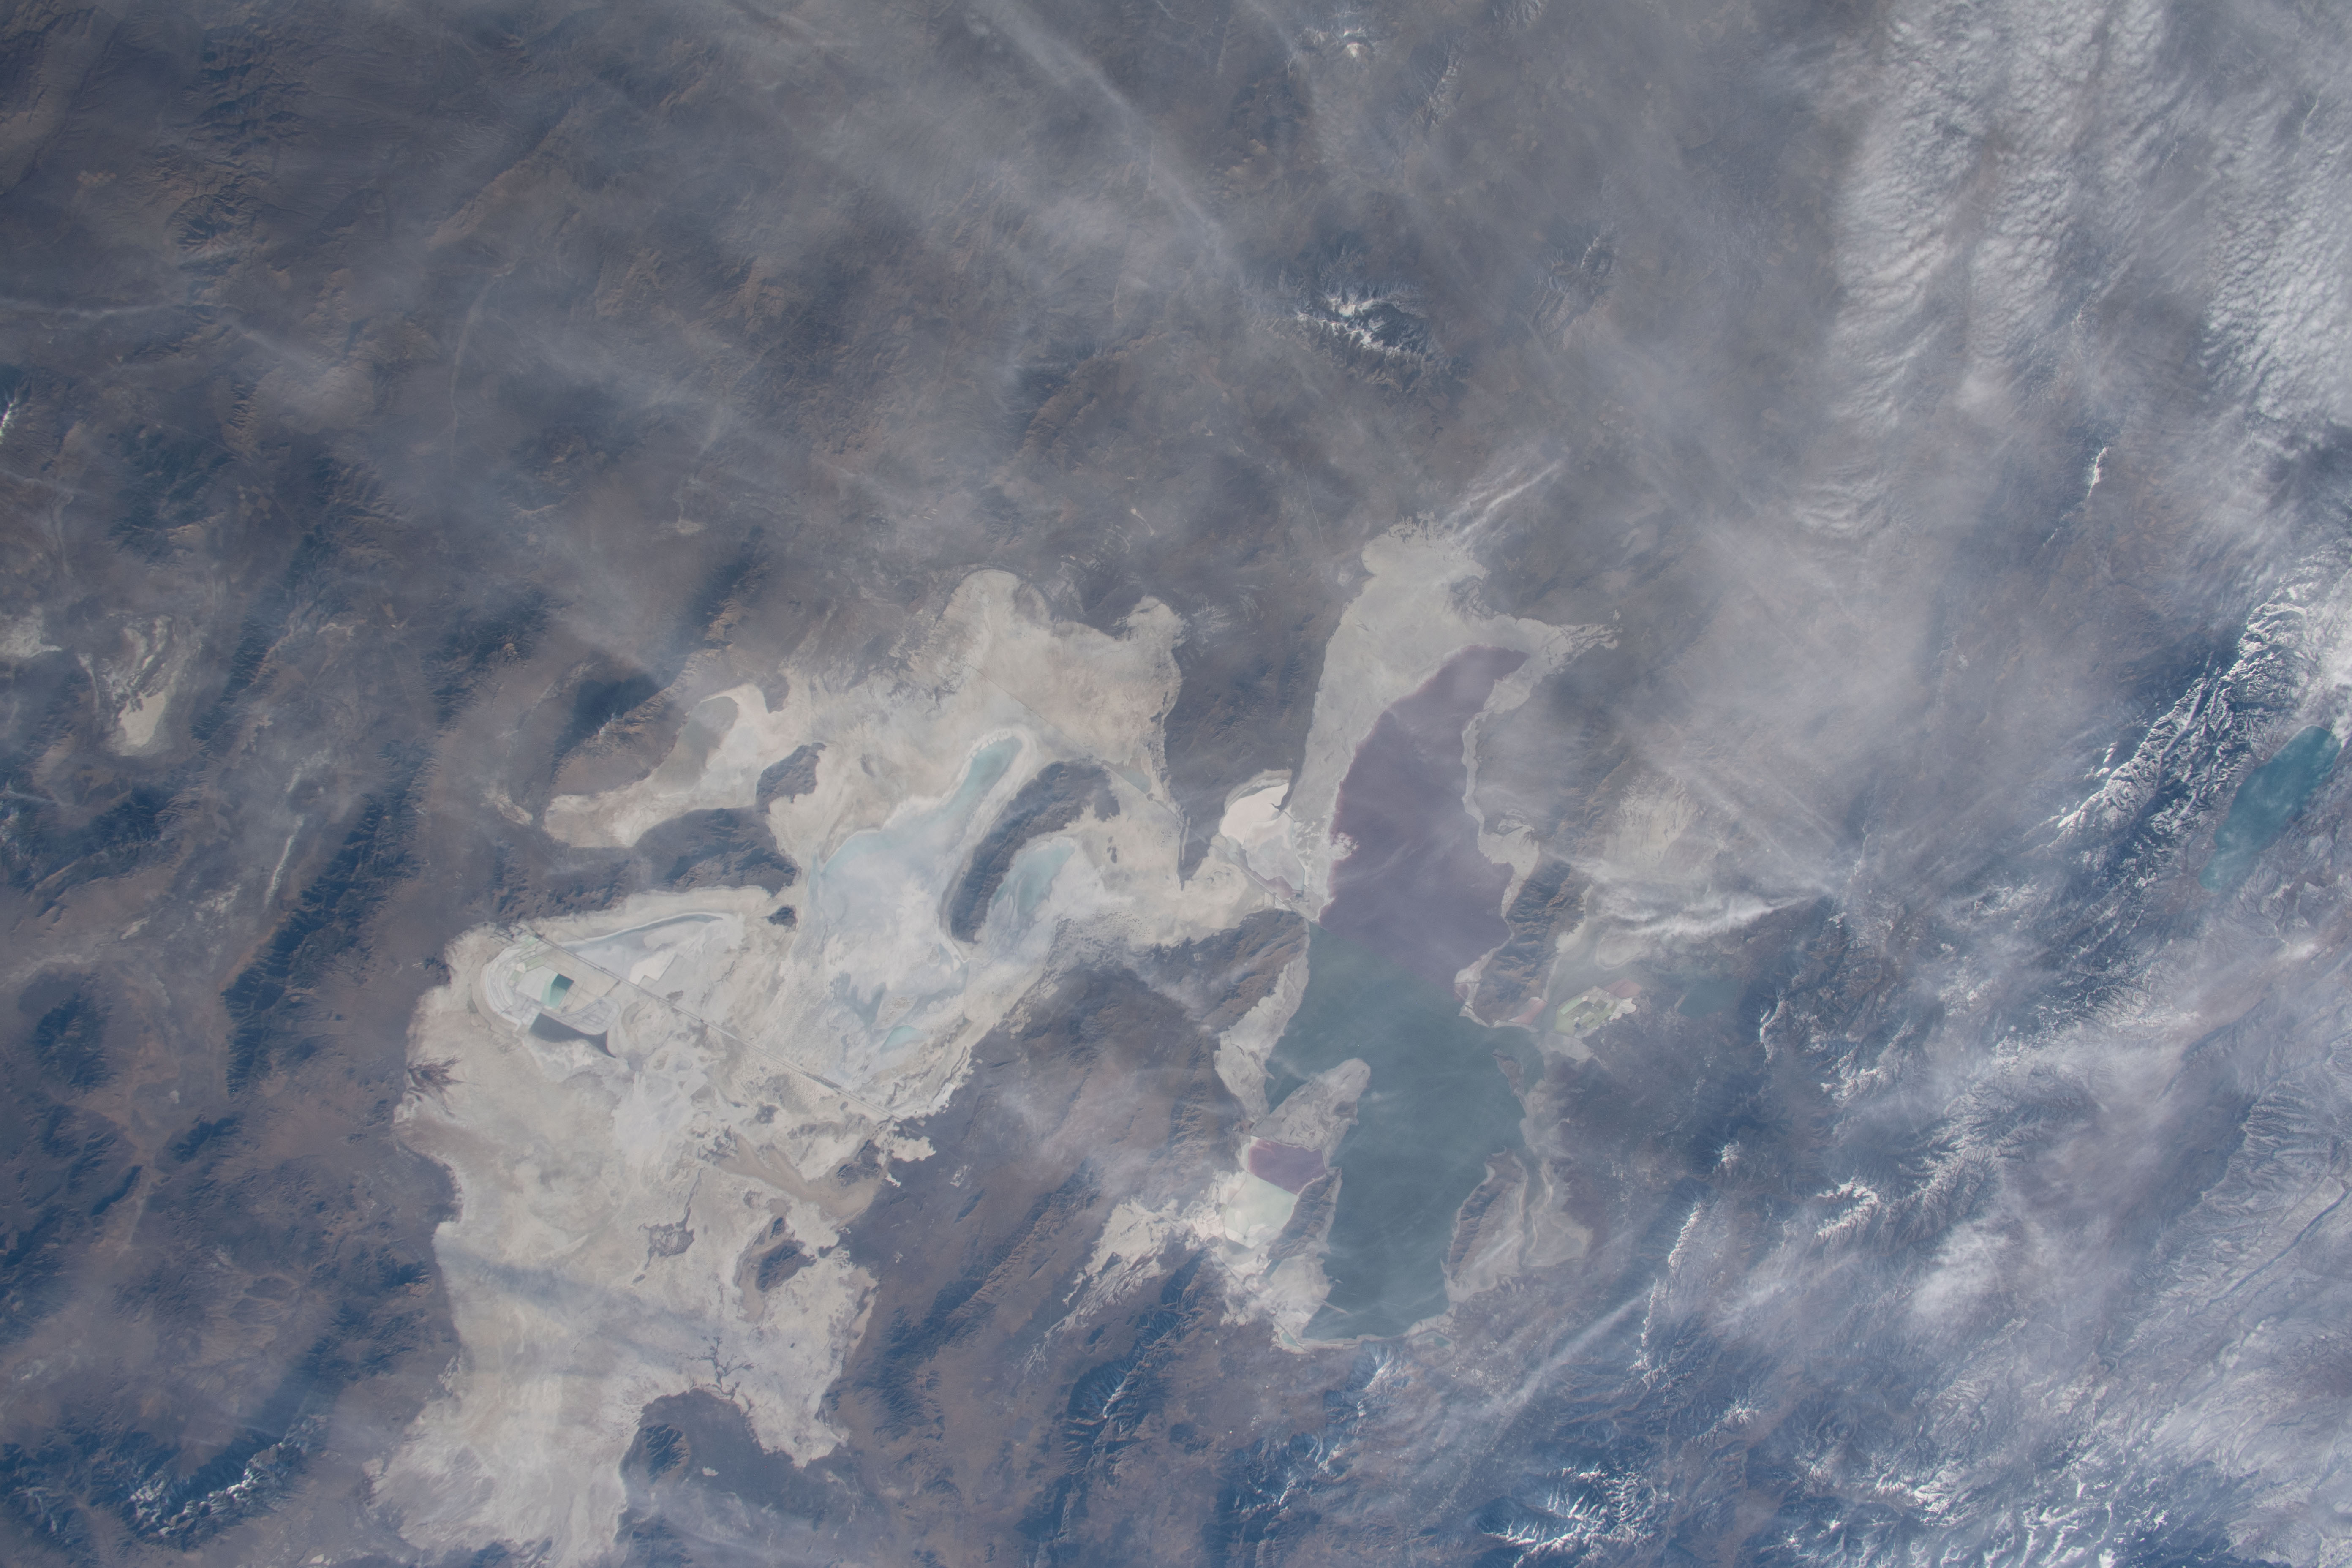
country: USA-UTAH
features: GREAT SALT LAKE
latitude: 41.5
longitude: -113.0
